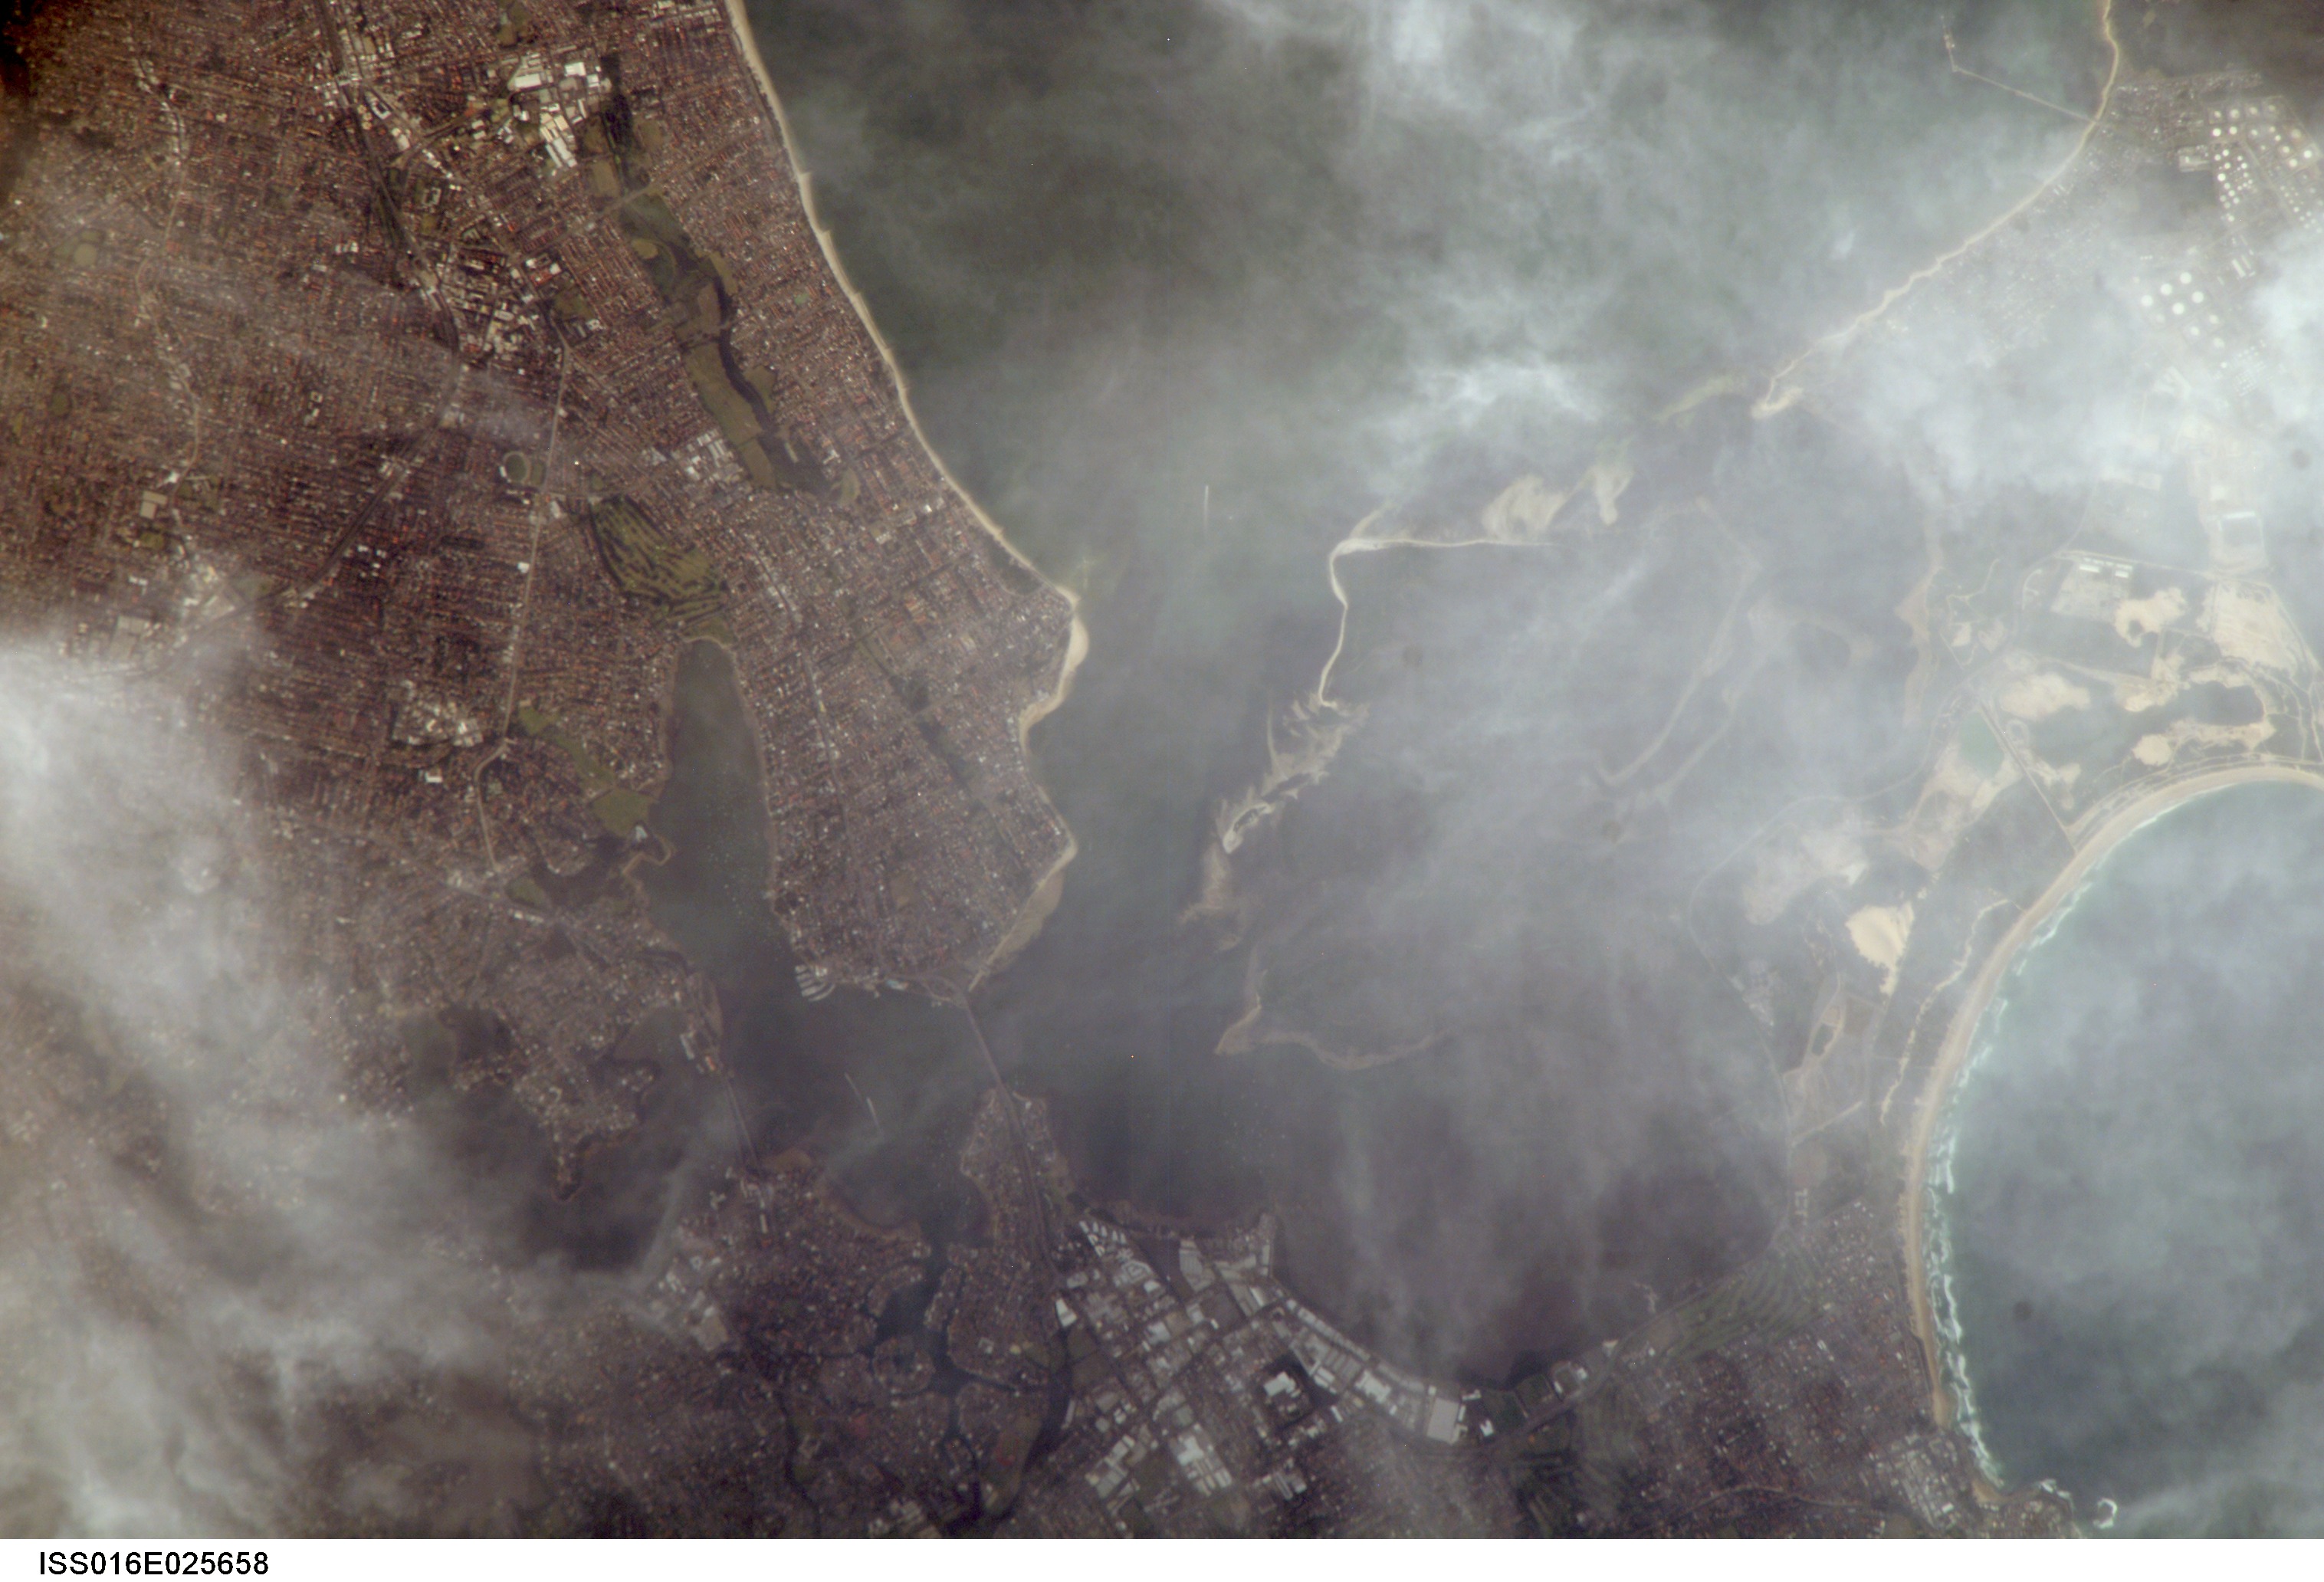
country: AUSTRALIA-NSW
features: KOGARAH, BOTANY BAY
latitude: -34.0
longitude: 151.1
